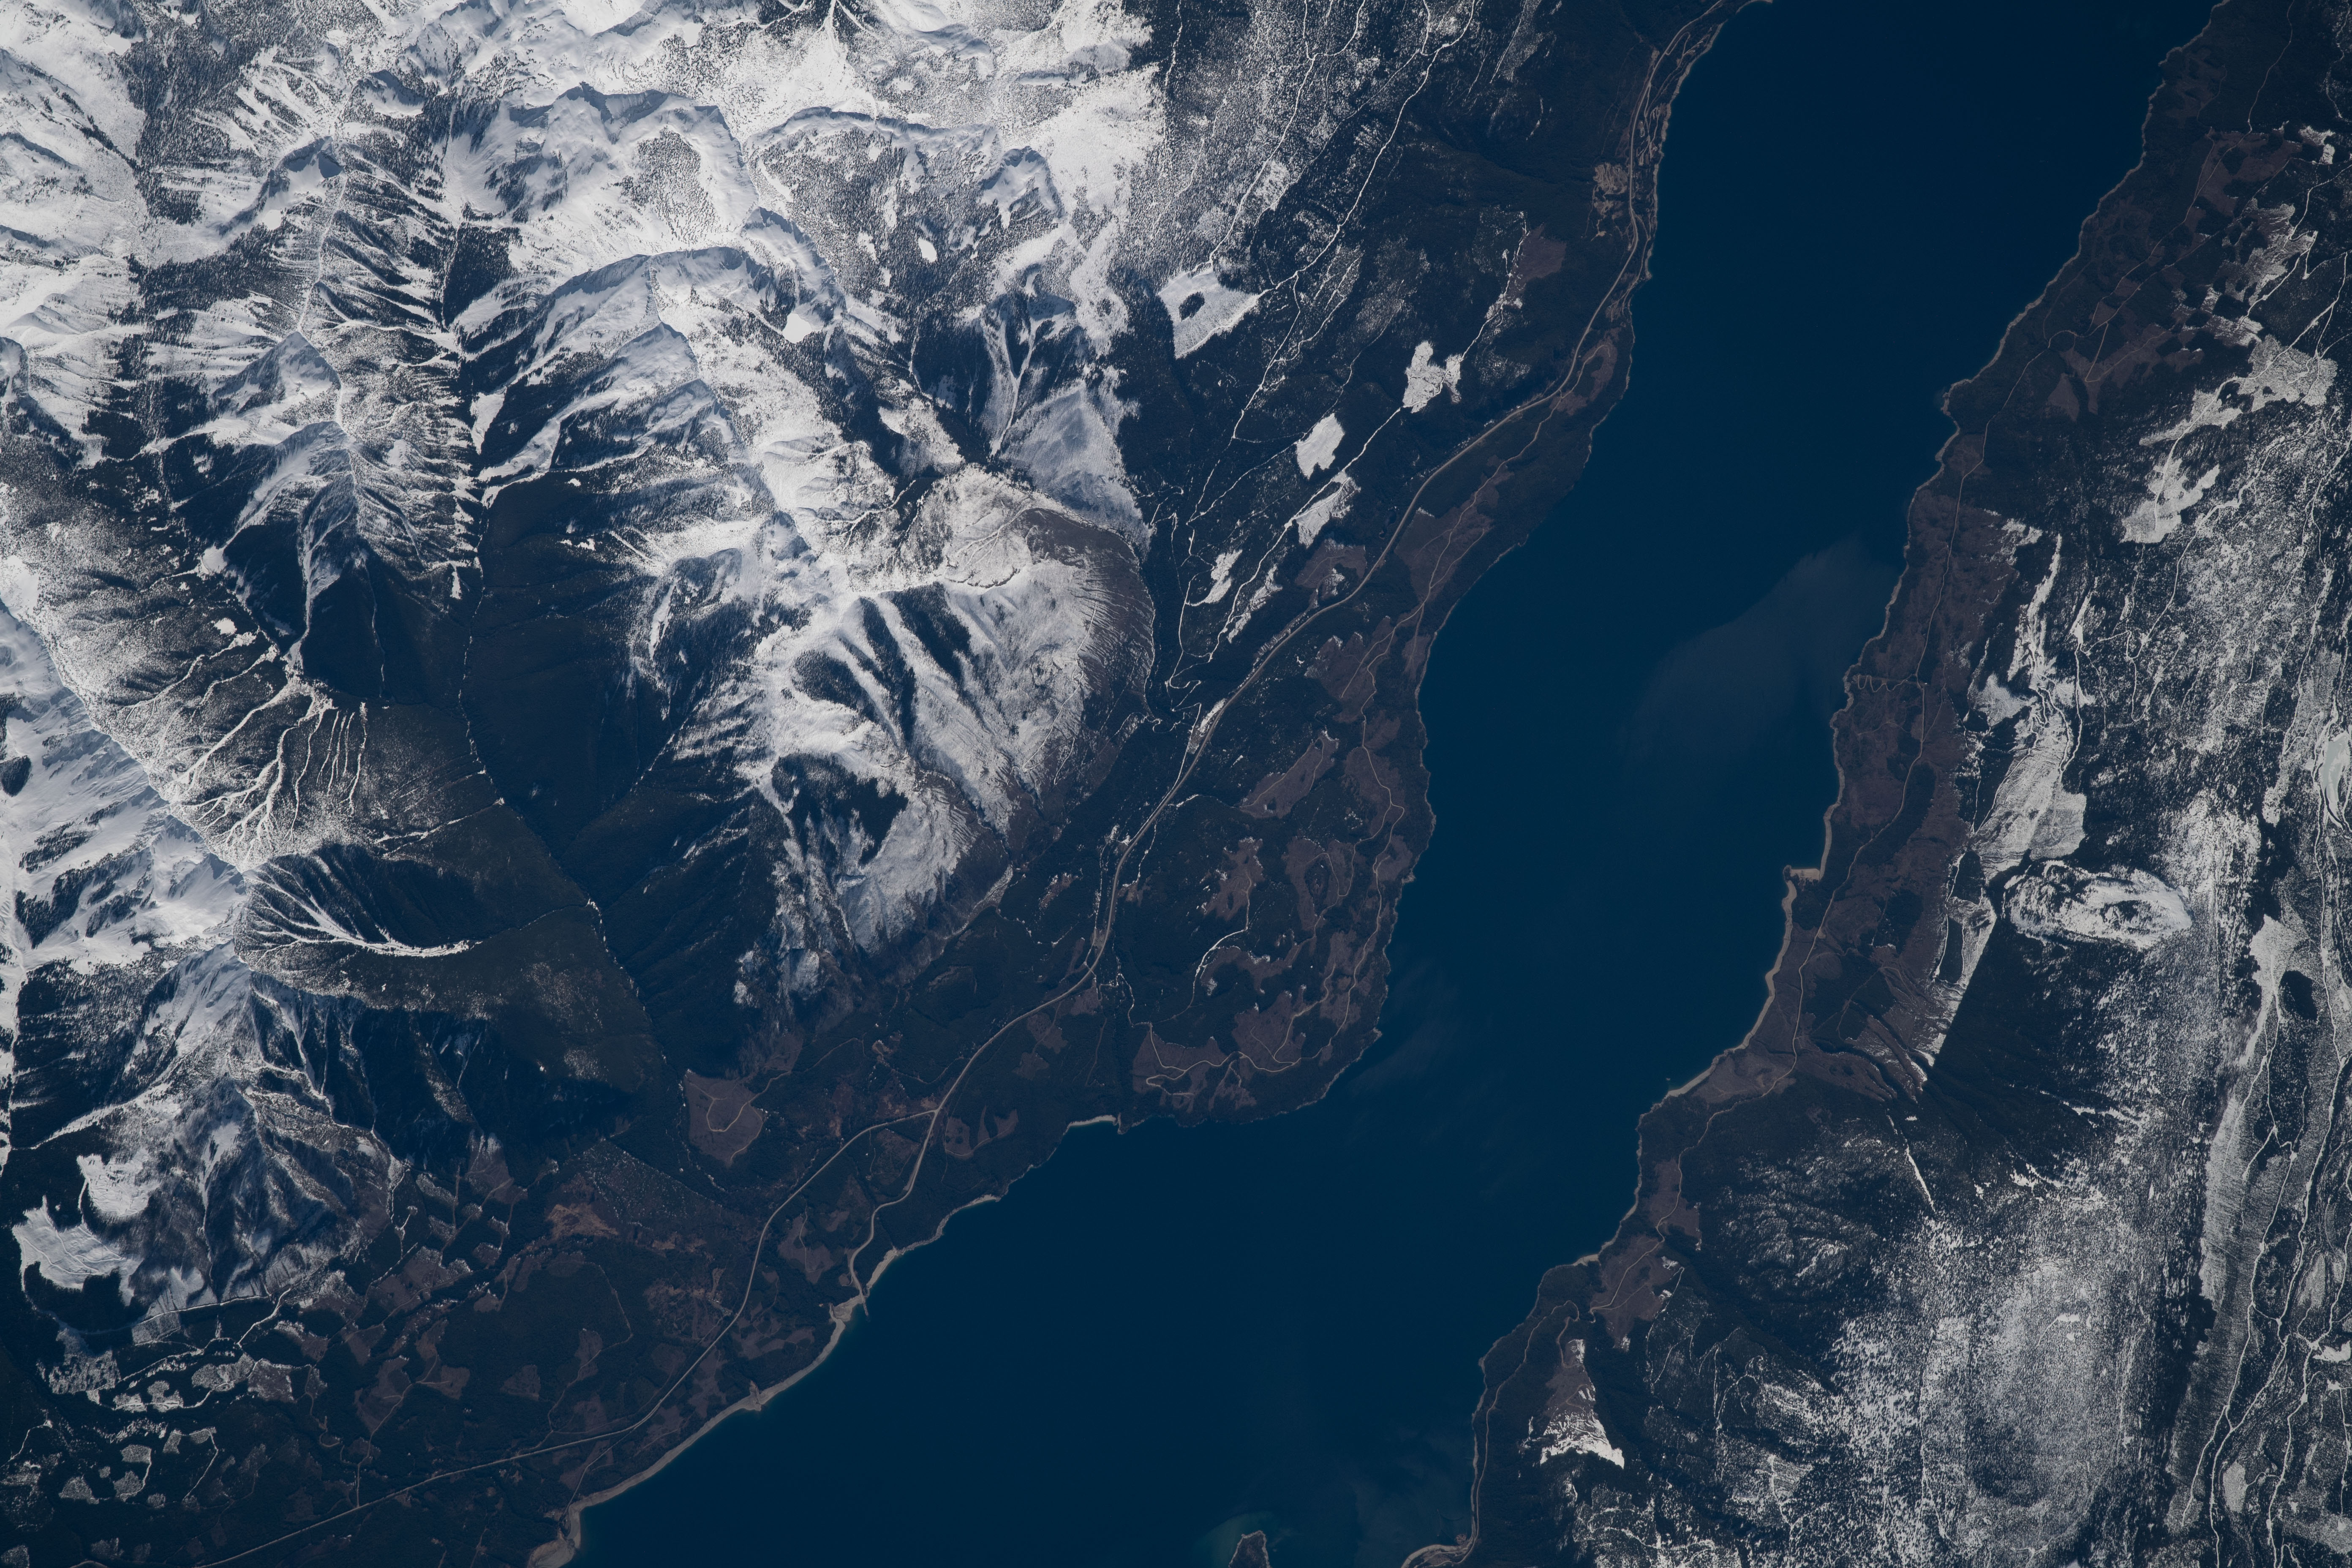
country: CANADA-BC
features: UPPER ARROW LAKE, SNOW, MOUNTAINS
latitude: 50.6
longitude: -117.9
